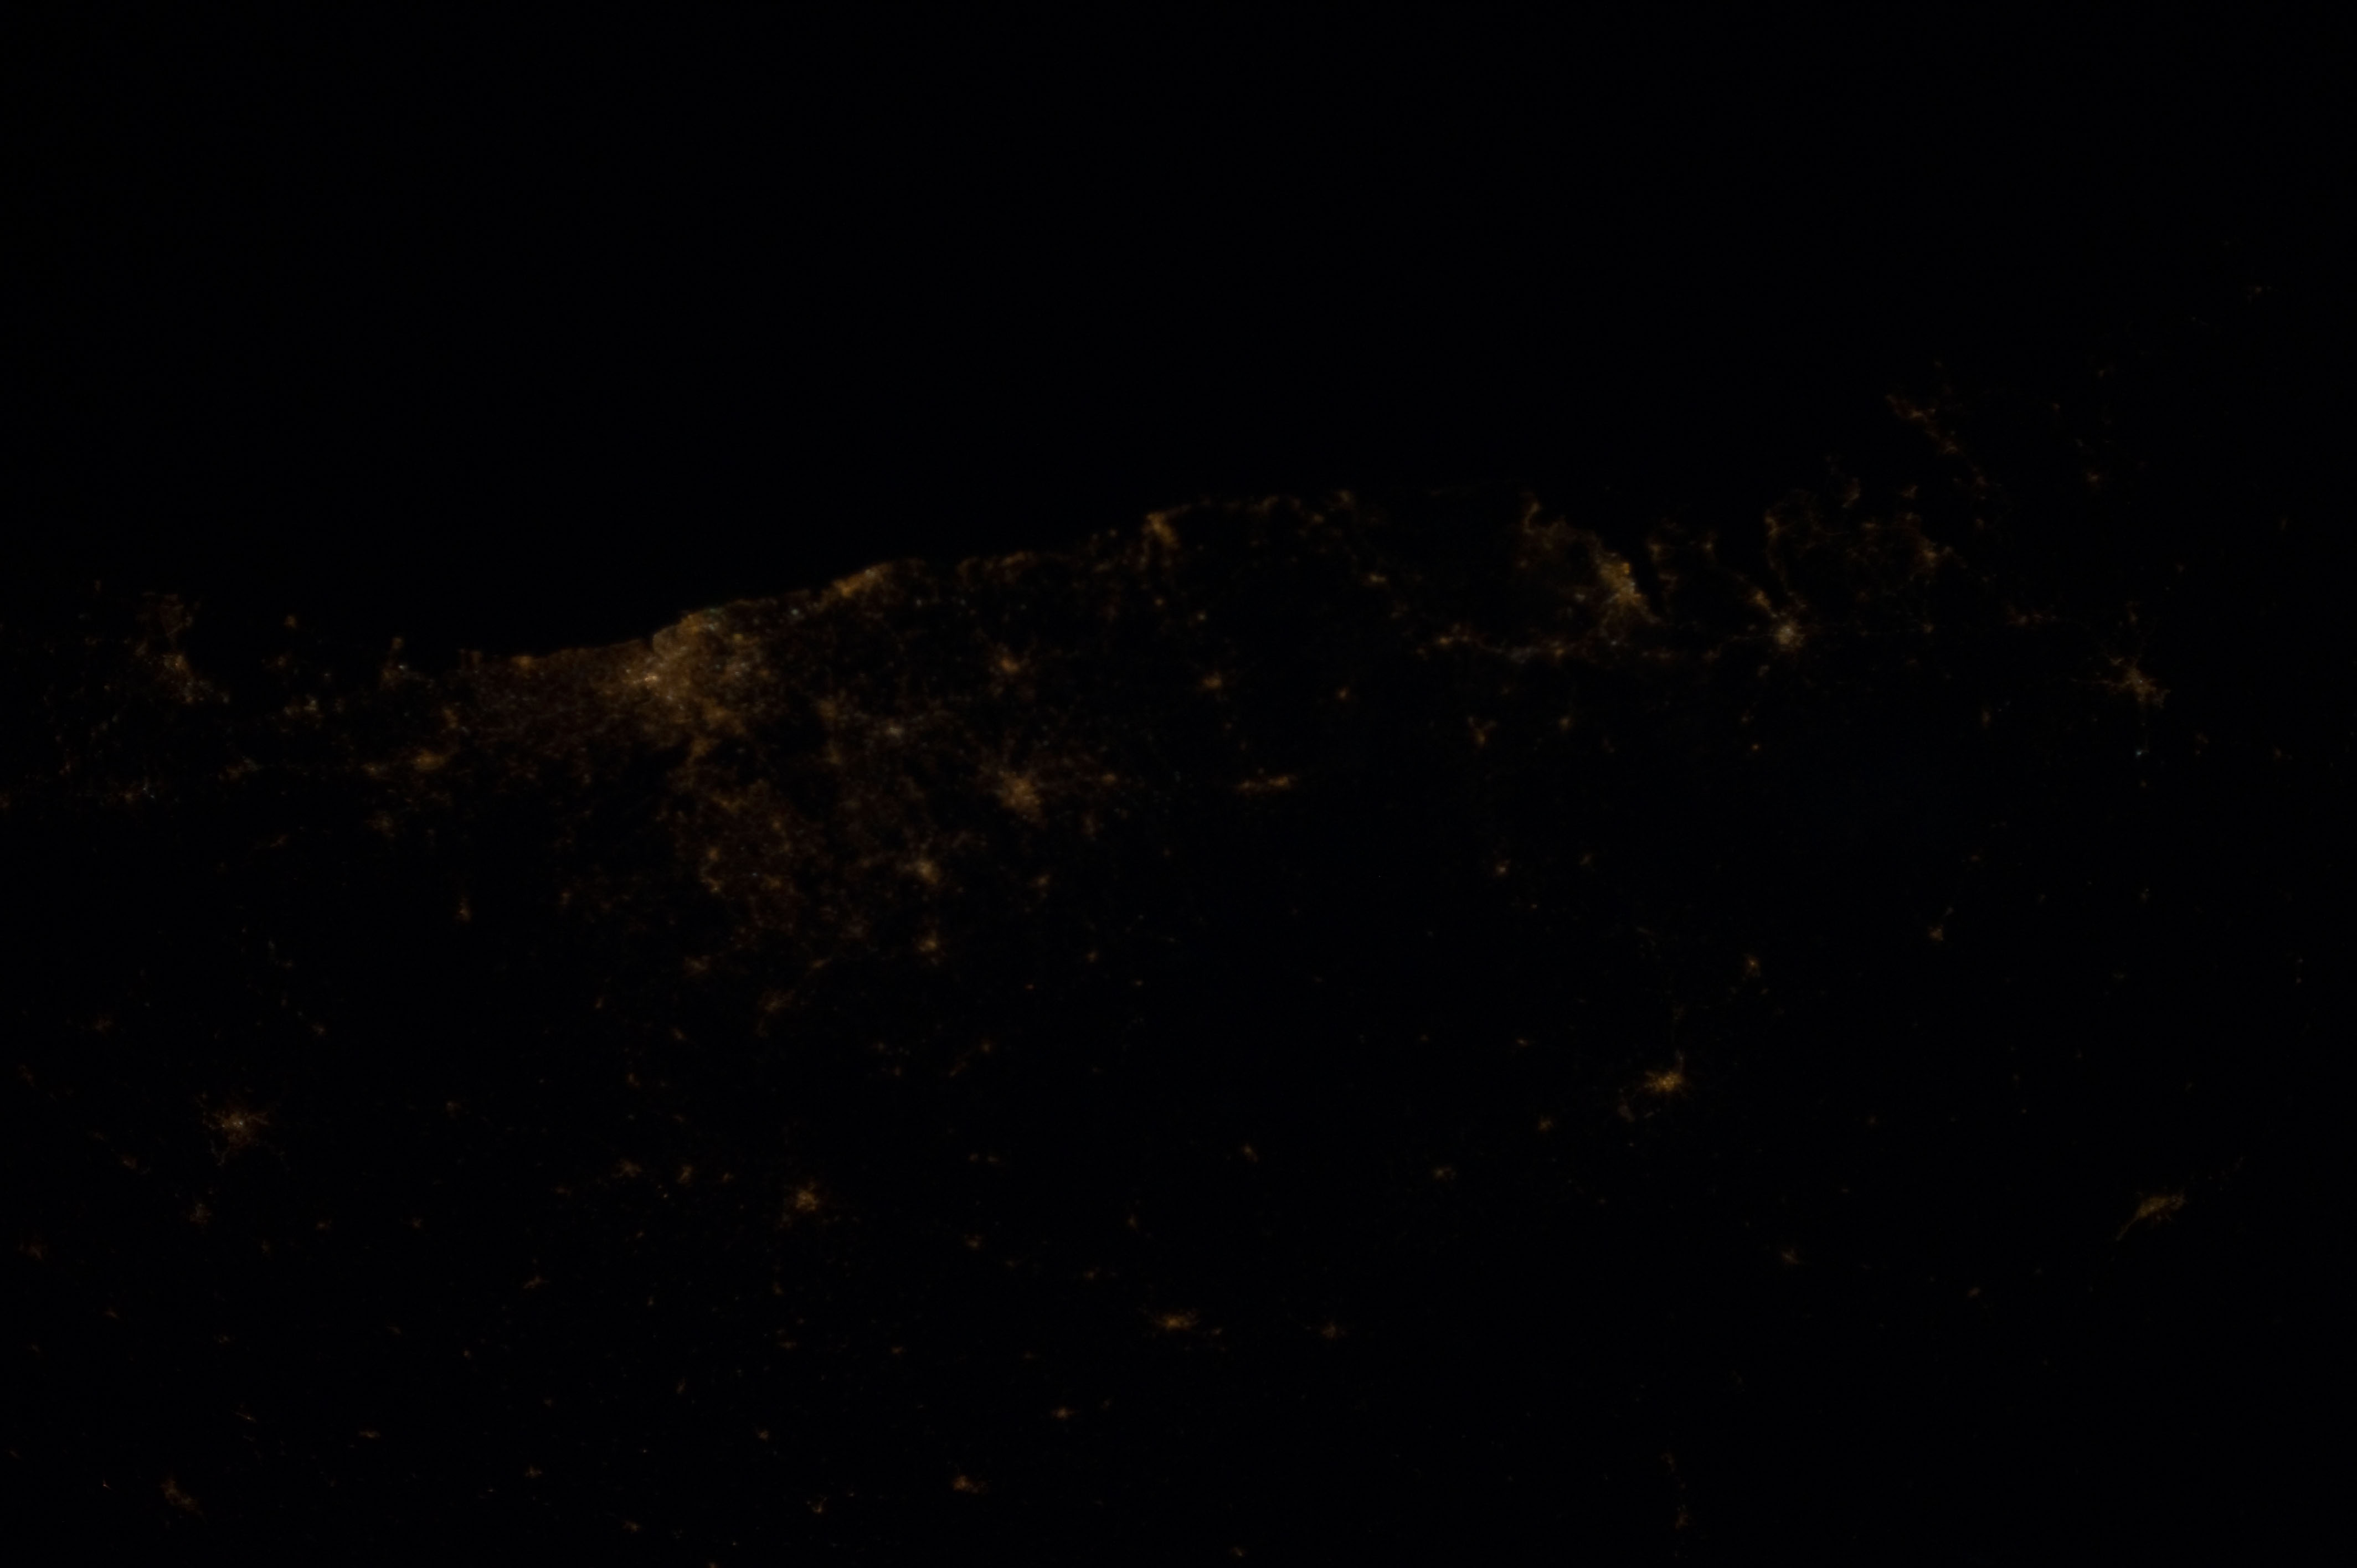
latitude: 41.2
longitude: -8.7
